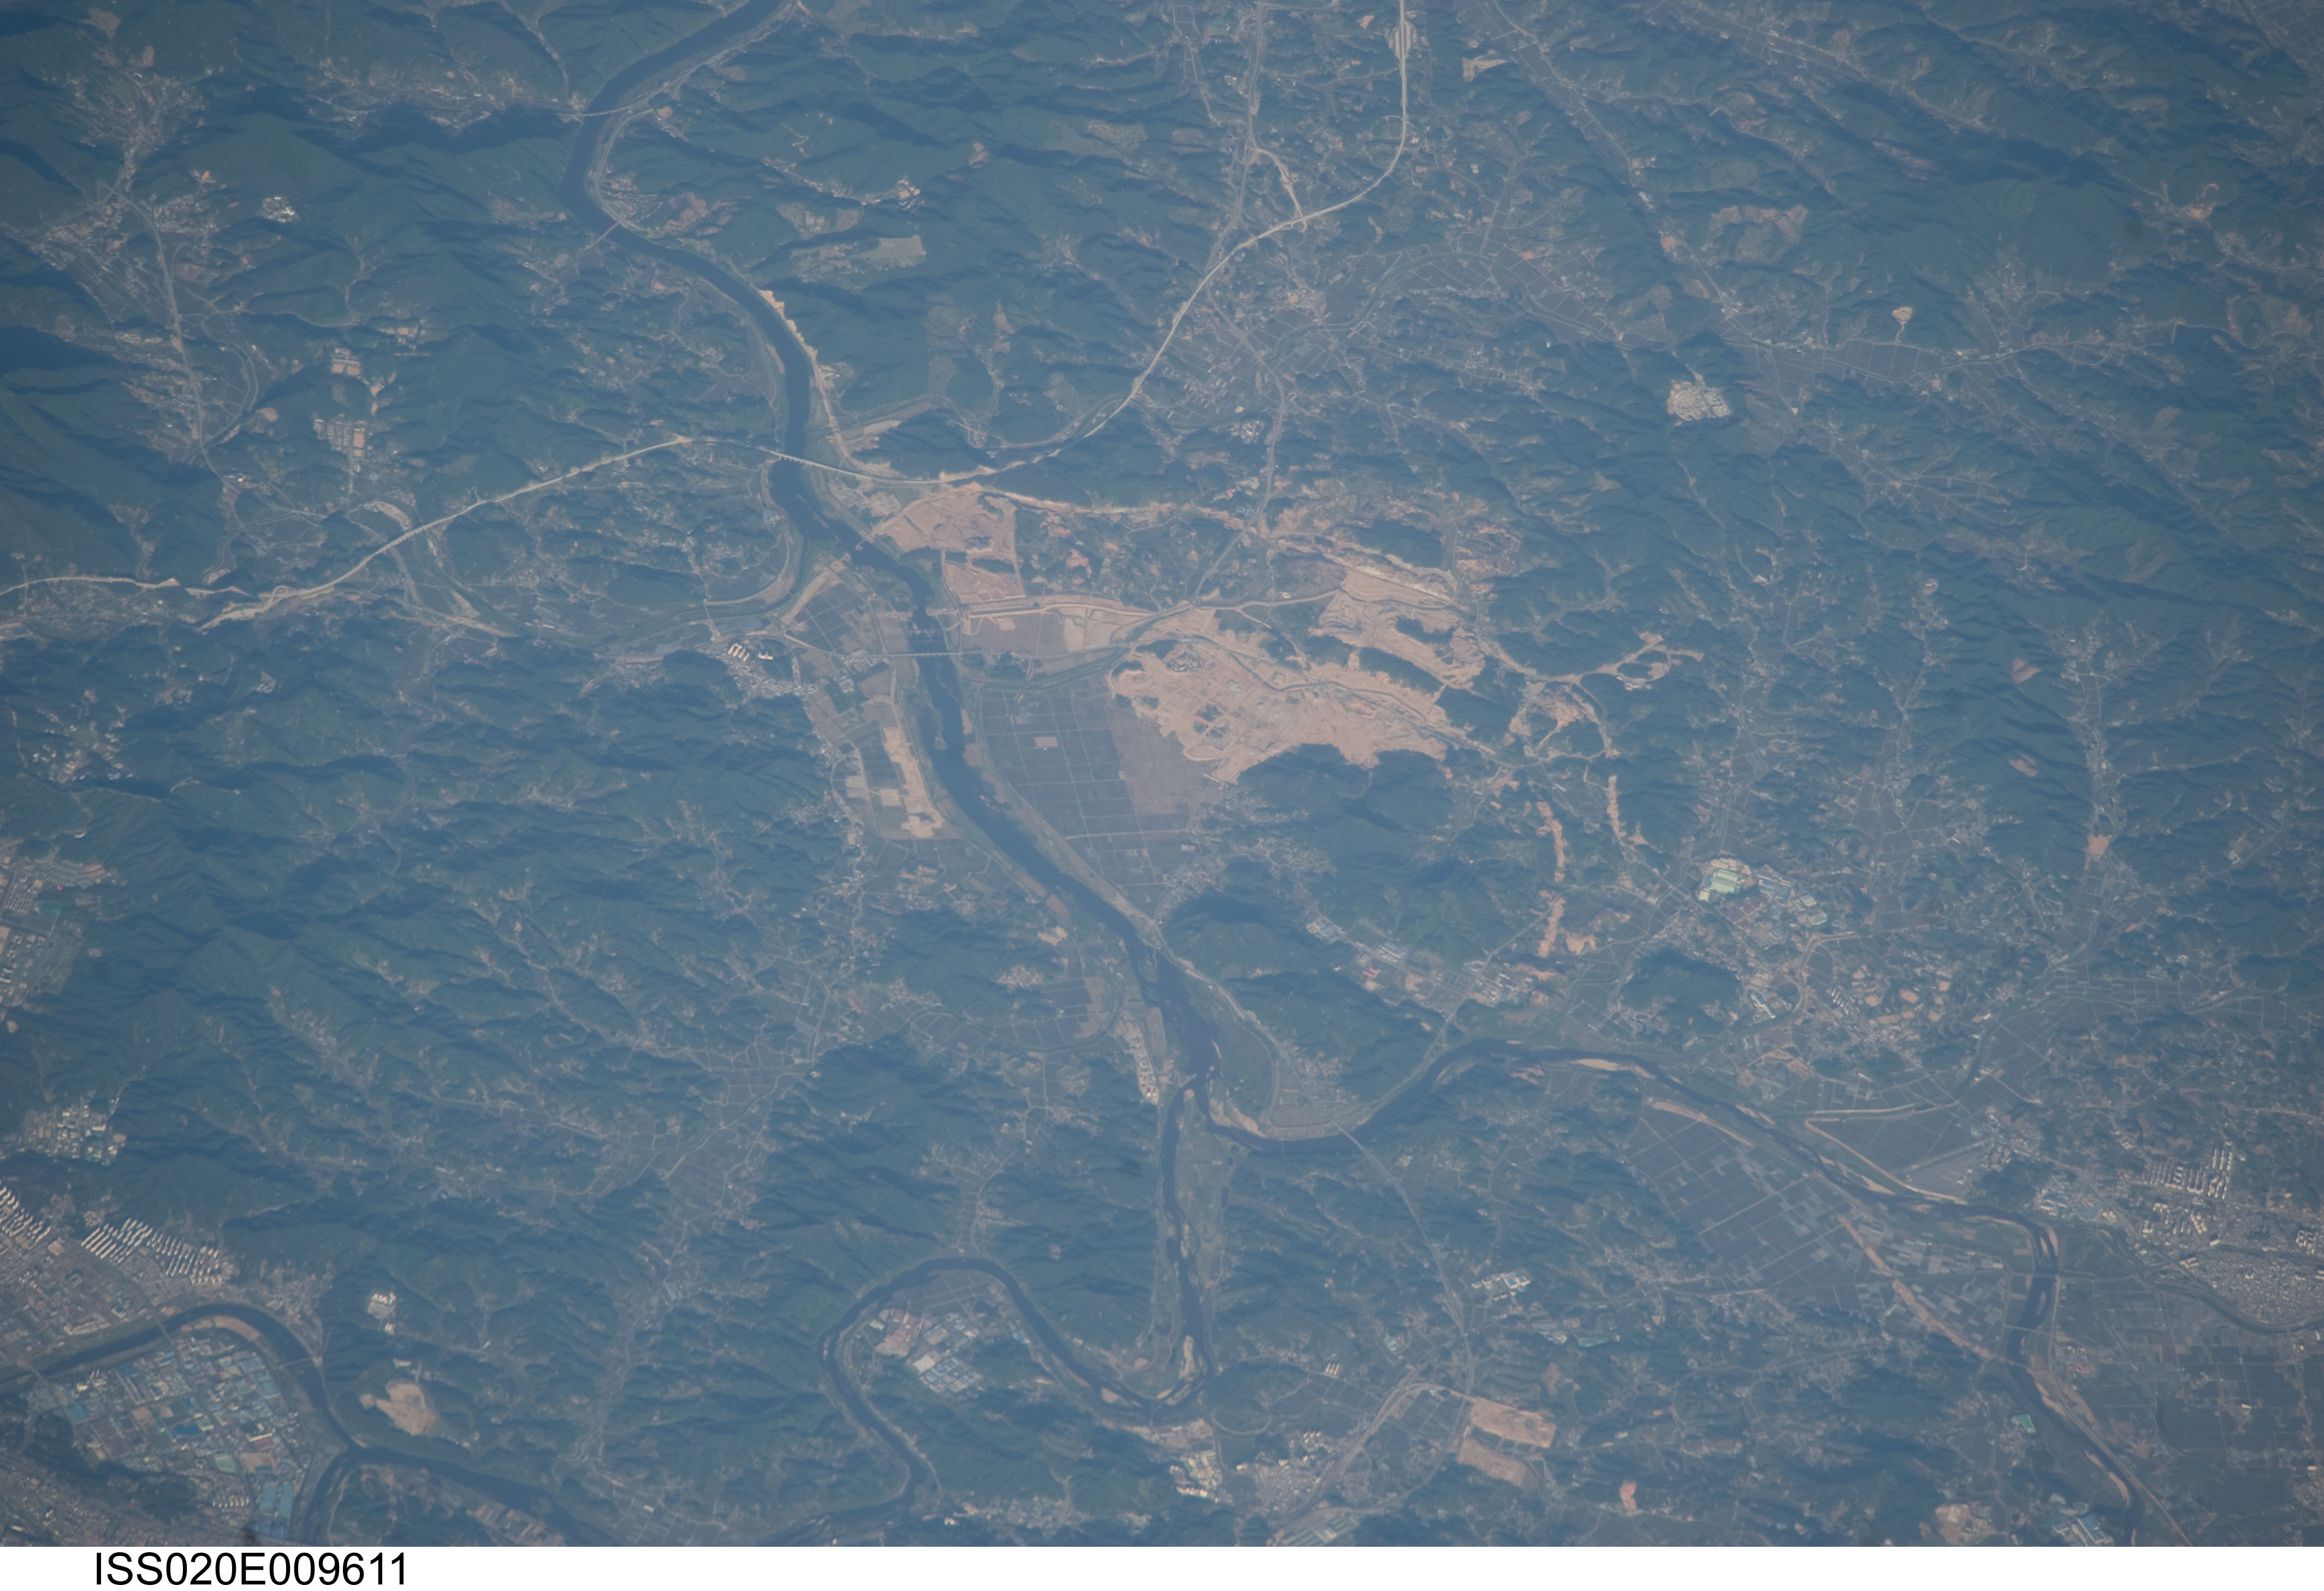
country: SOUTH KOREA
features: DAEJEON AREA, YEONGI, RIVERS, MTS.
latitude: 36.5
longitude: 127.3
